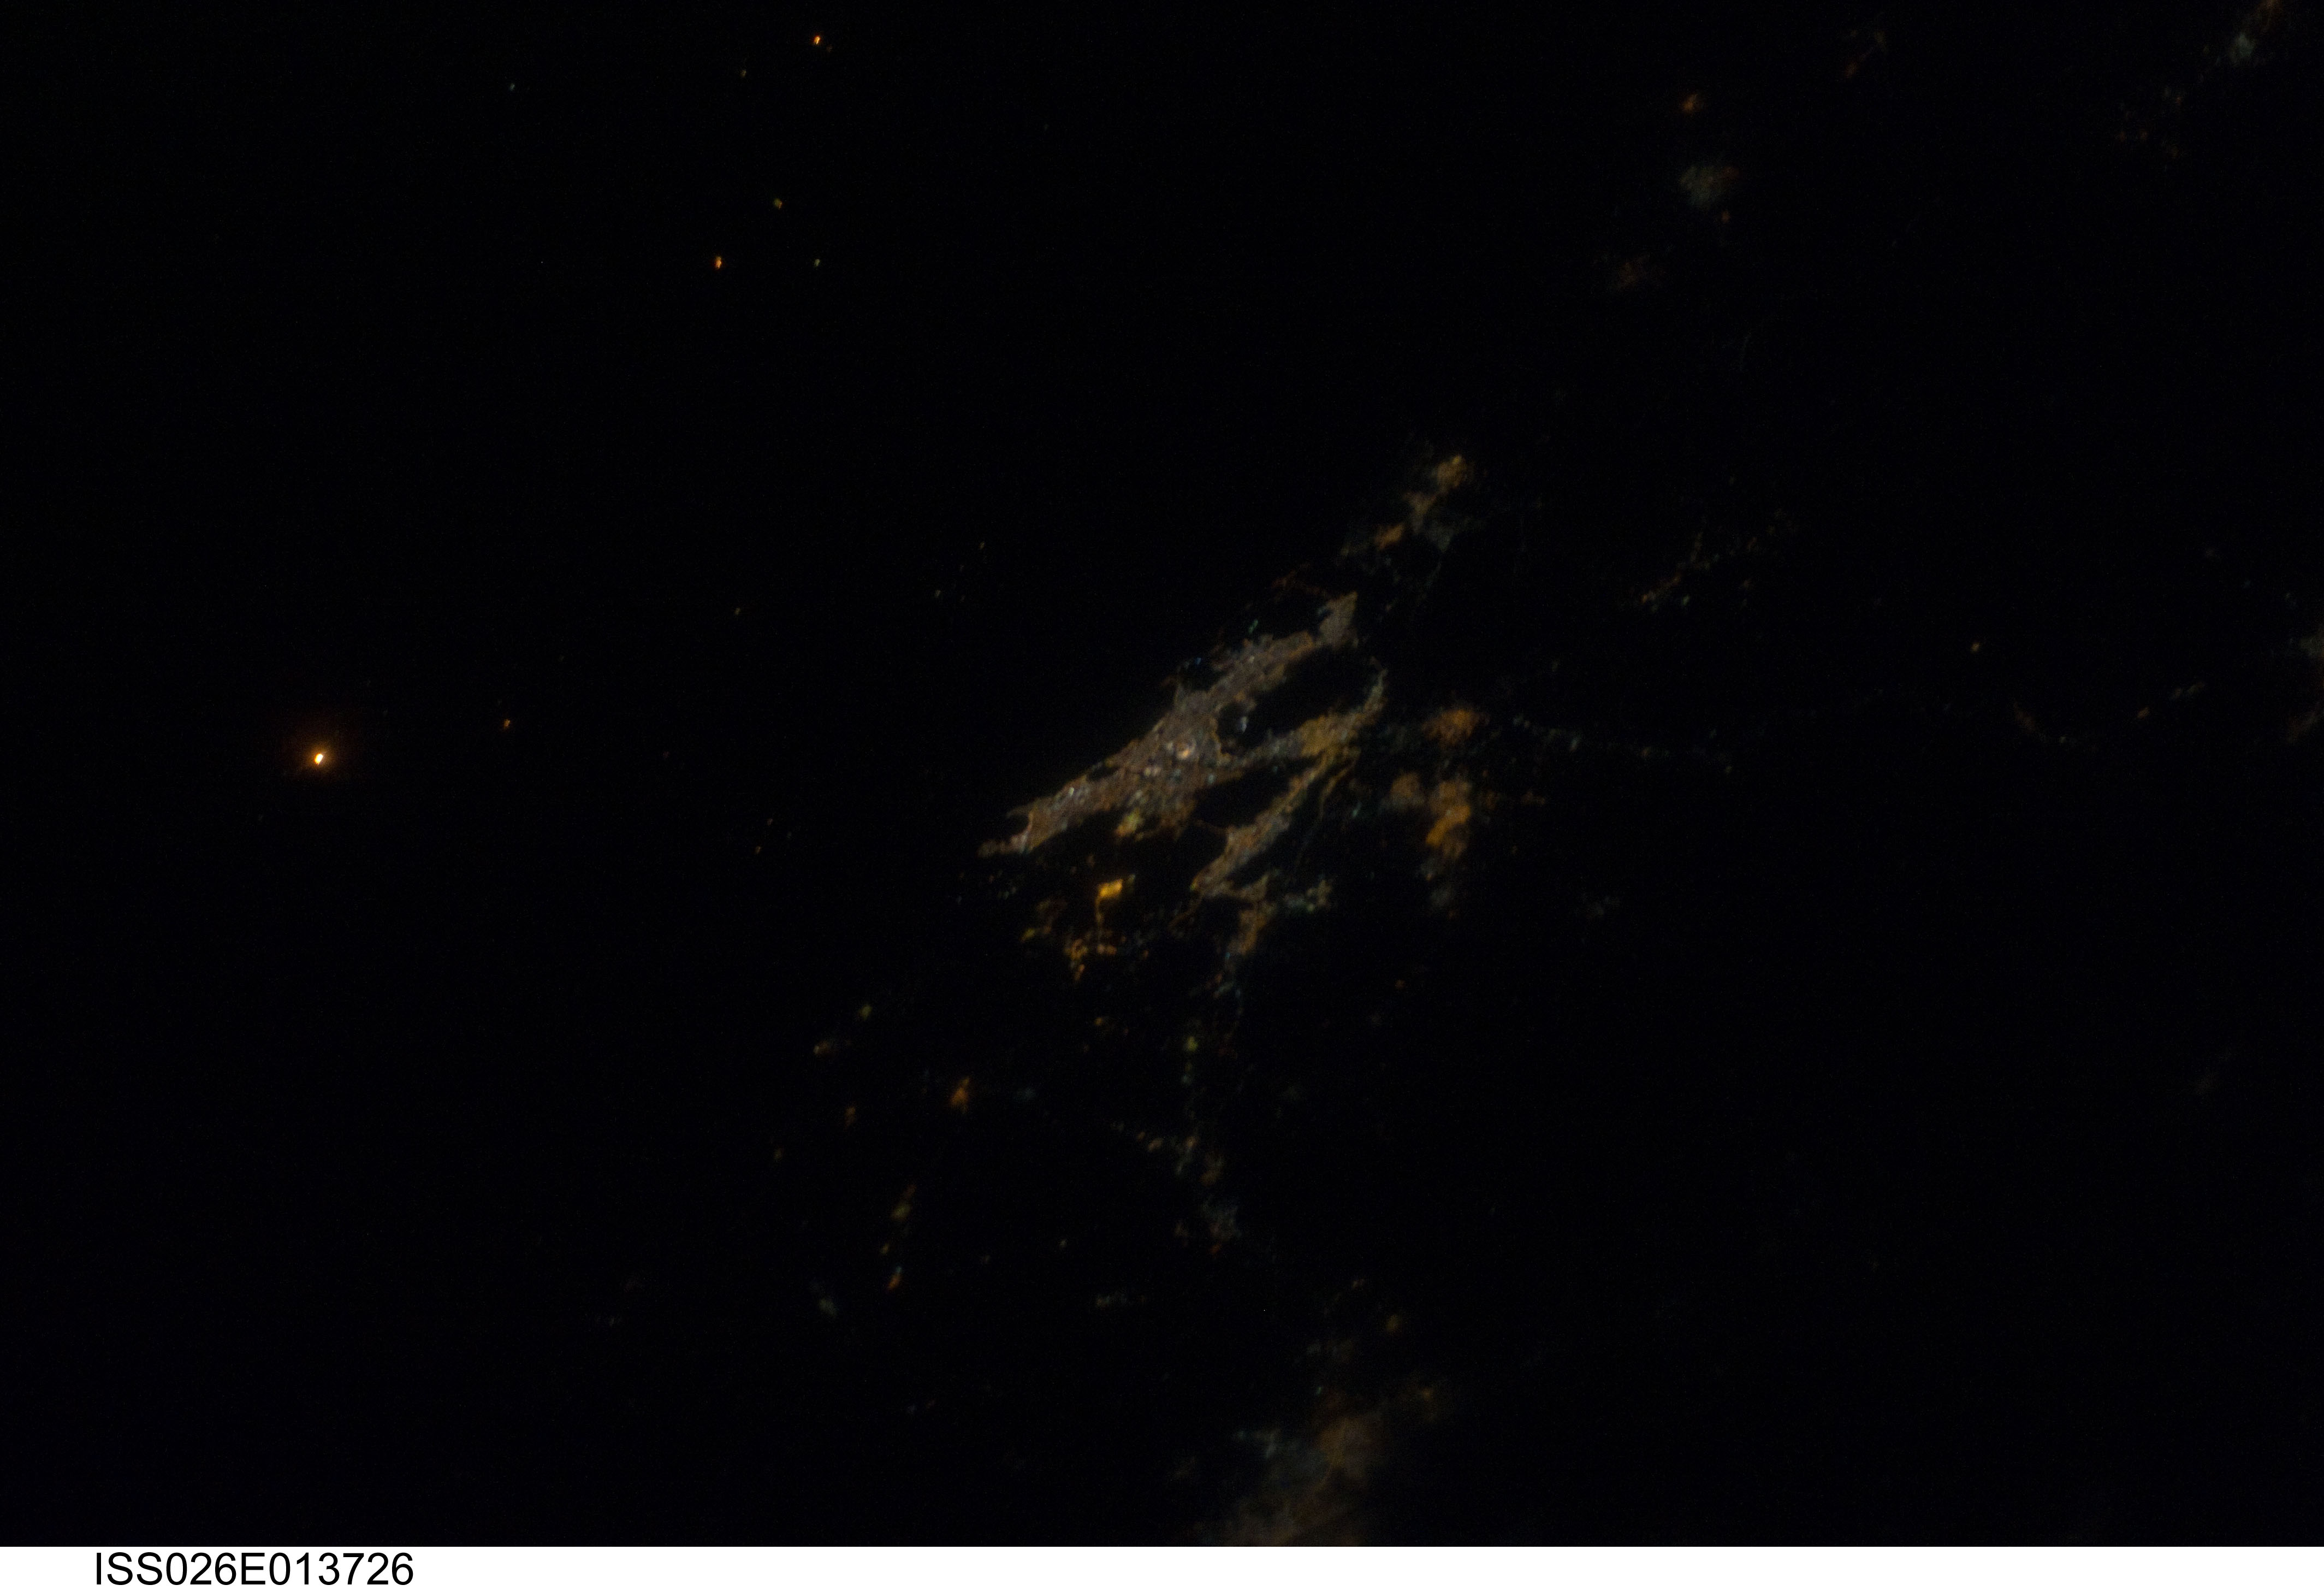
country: INDIA
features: MUMBAI AREA AT NIGHT
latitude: 19.0
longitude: 73.0
